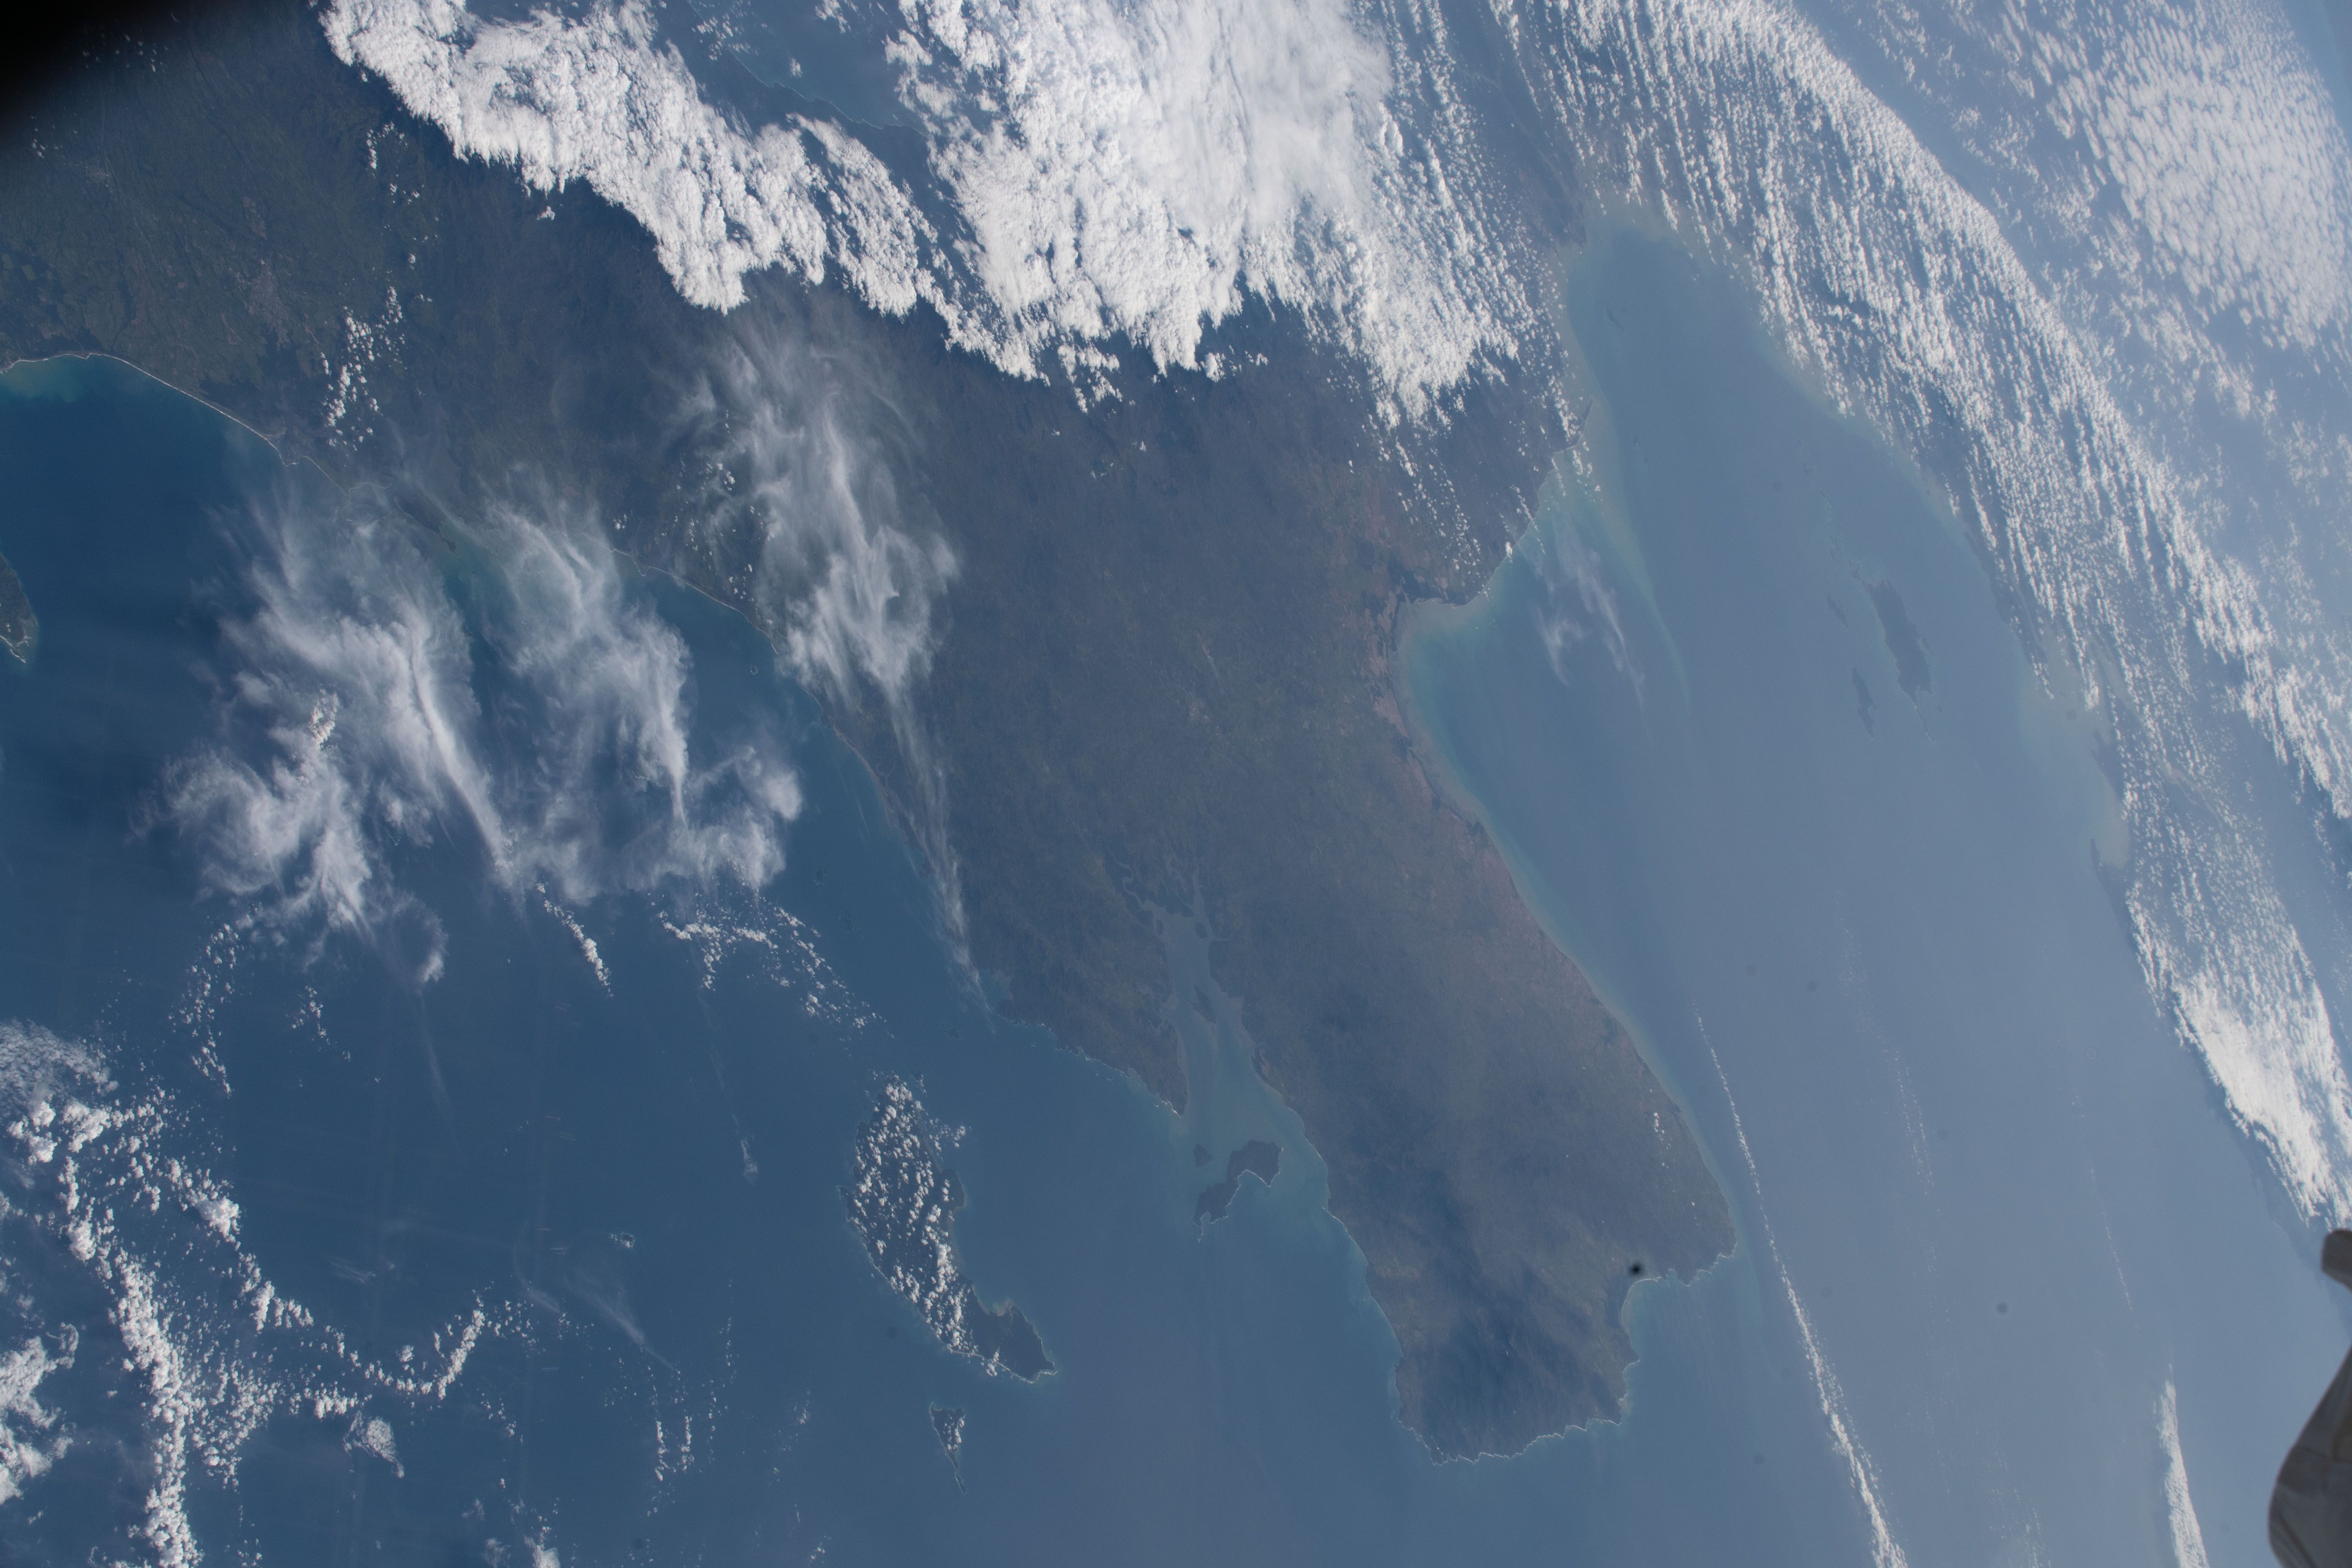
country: PANAMA
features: HUMEDALES DEL GOFO DE MATIJO, COIBA ISLAND, ISLA CEBACO
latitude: 8.0
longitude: -81.1
